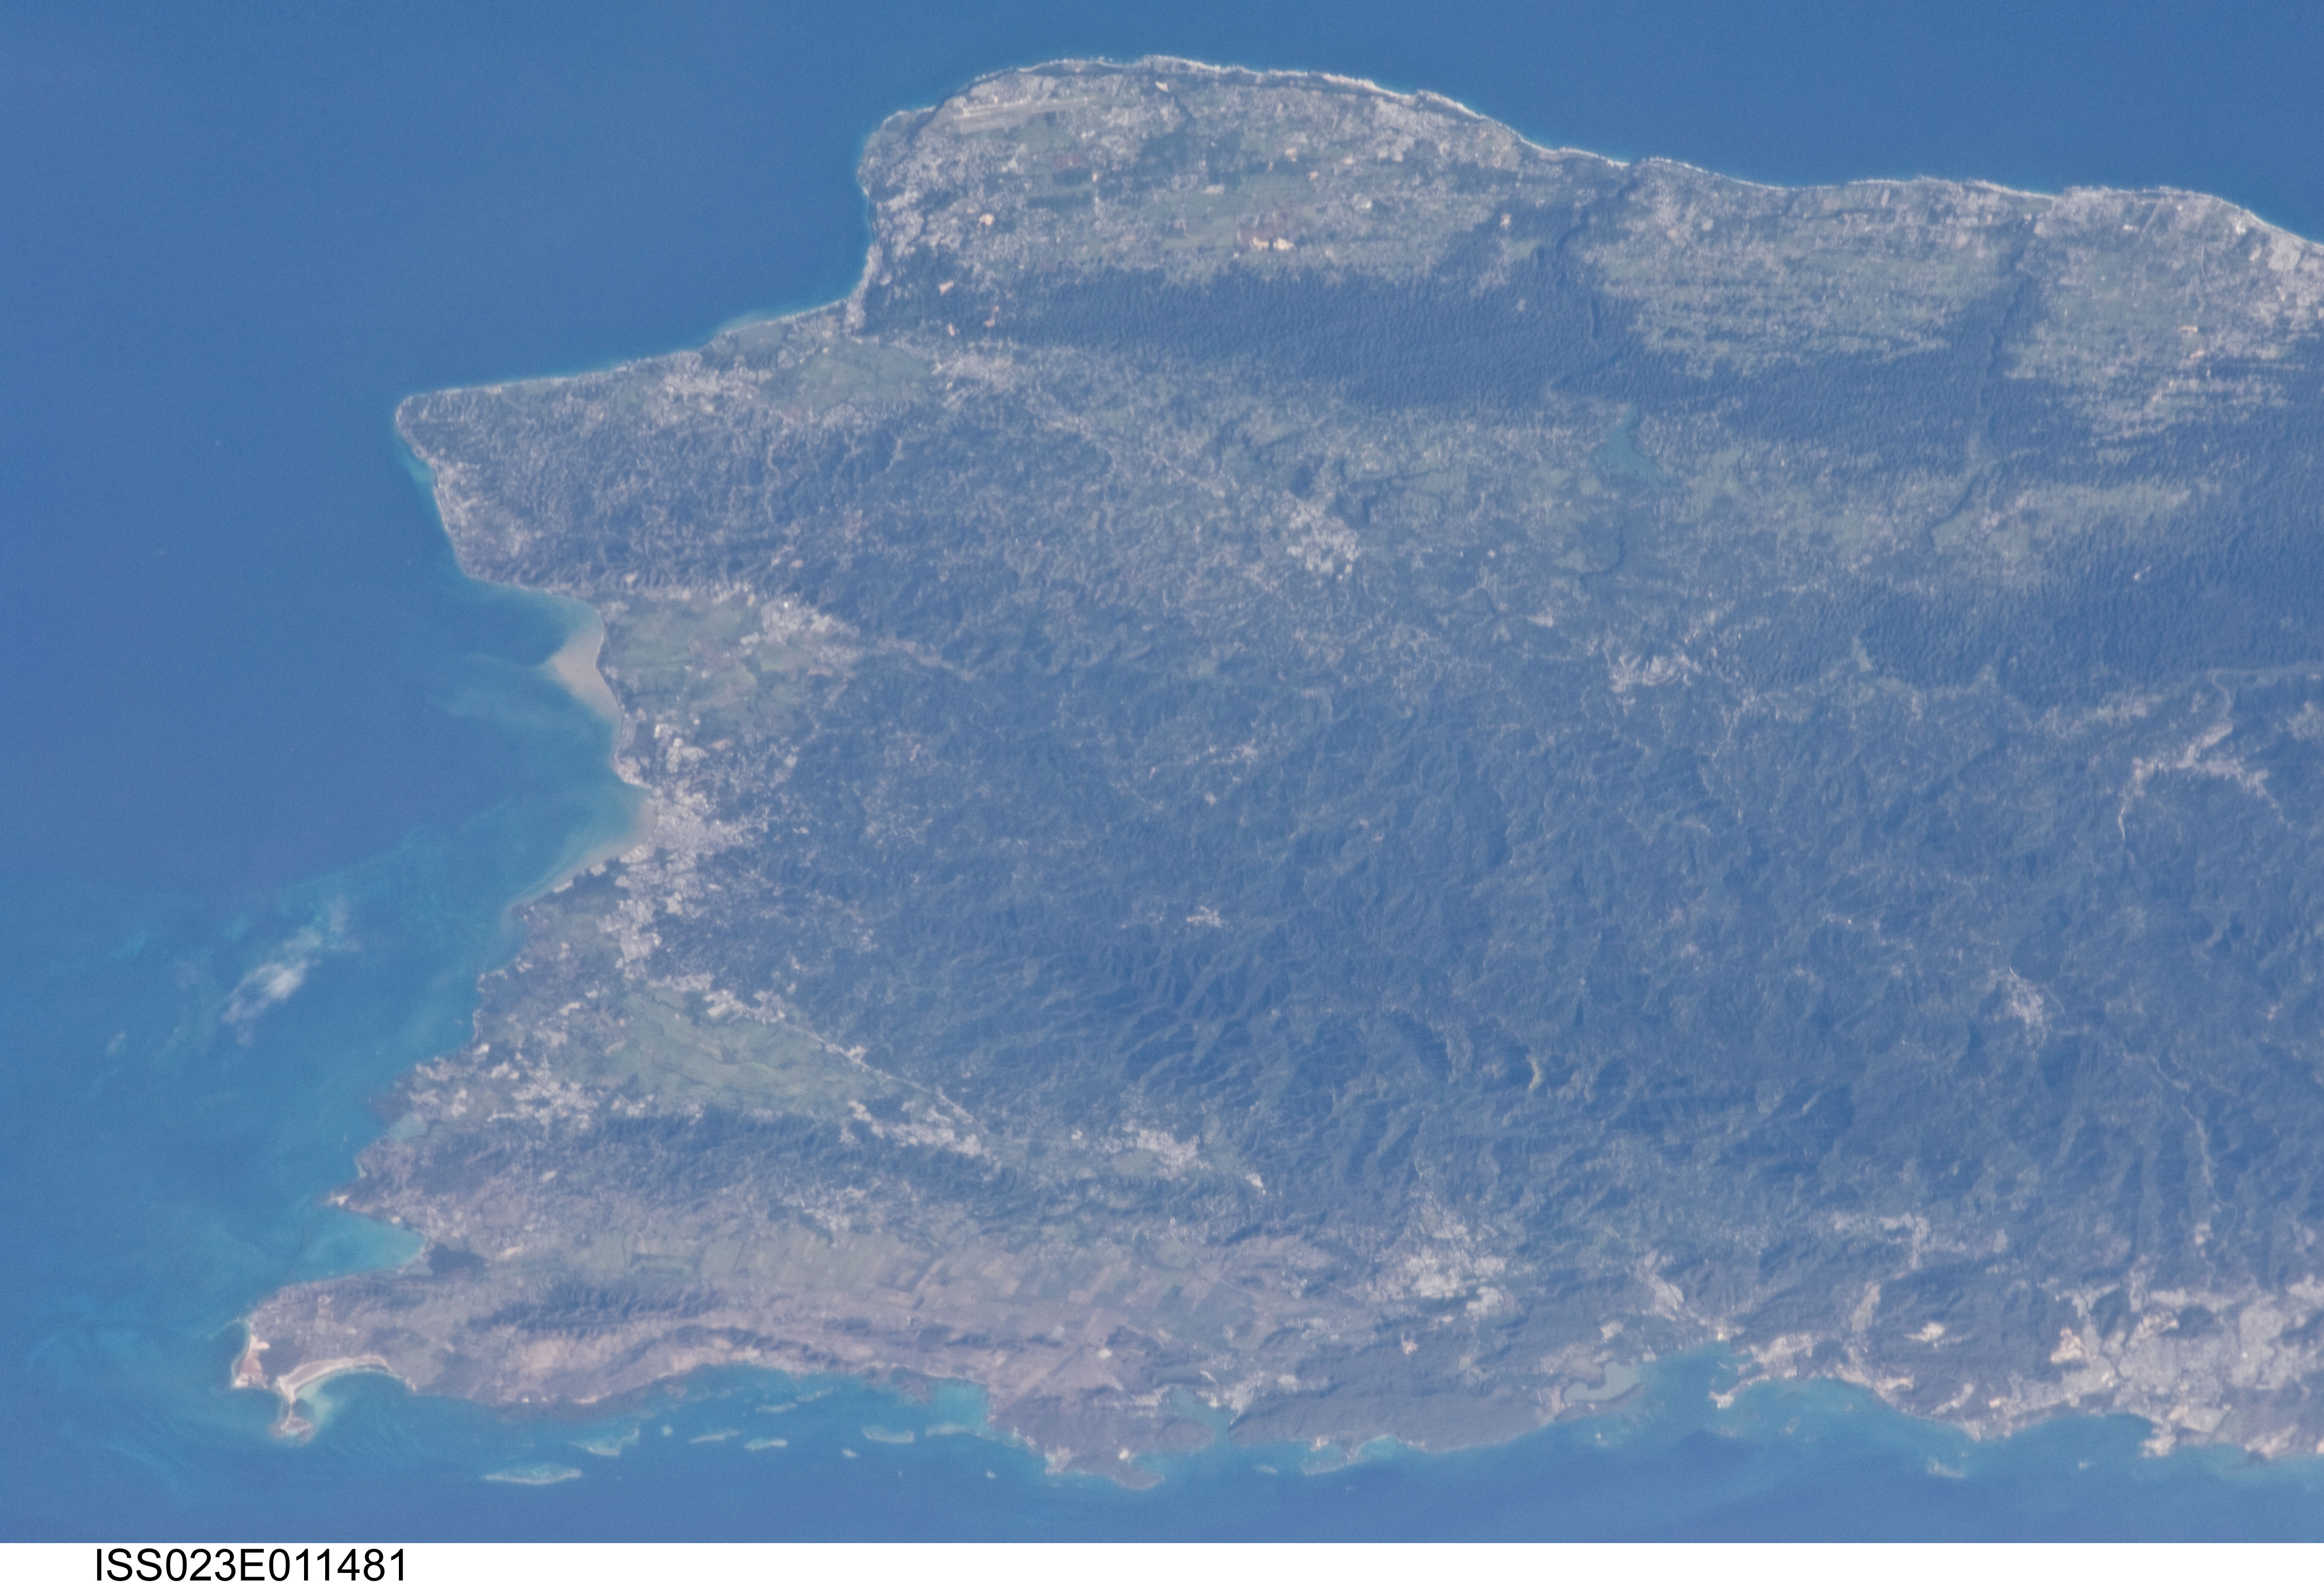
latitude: 18.2
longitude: -67.0
